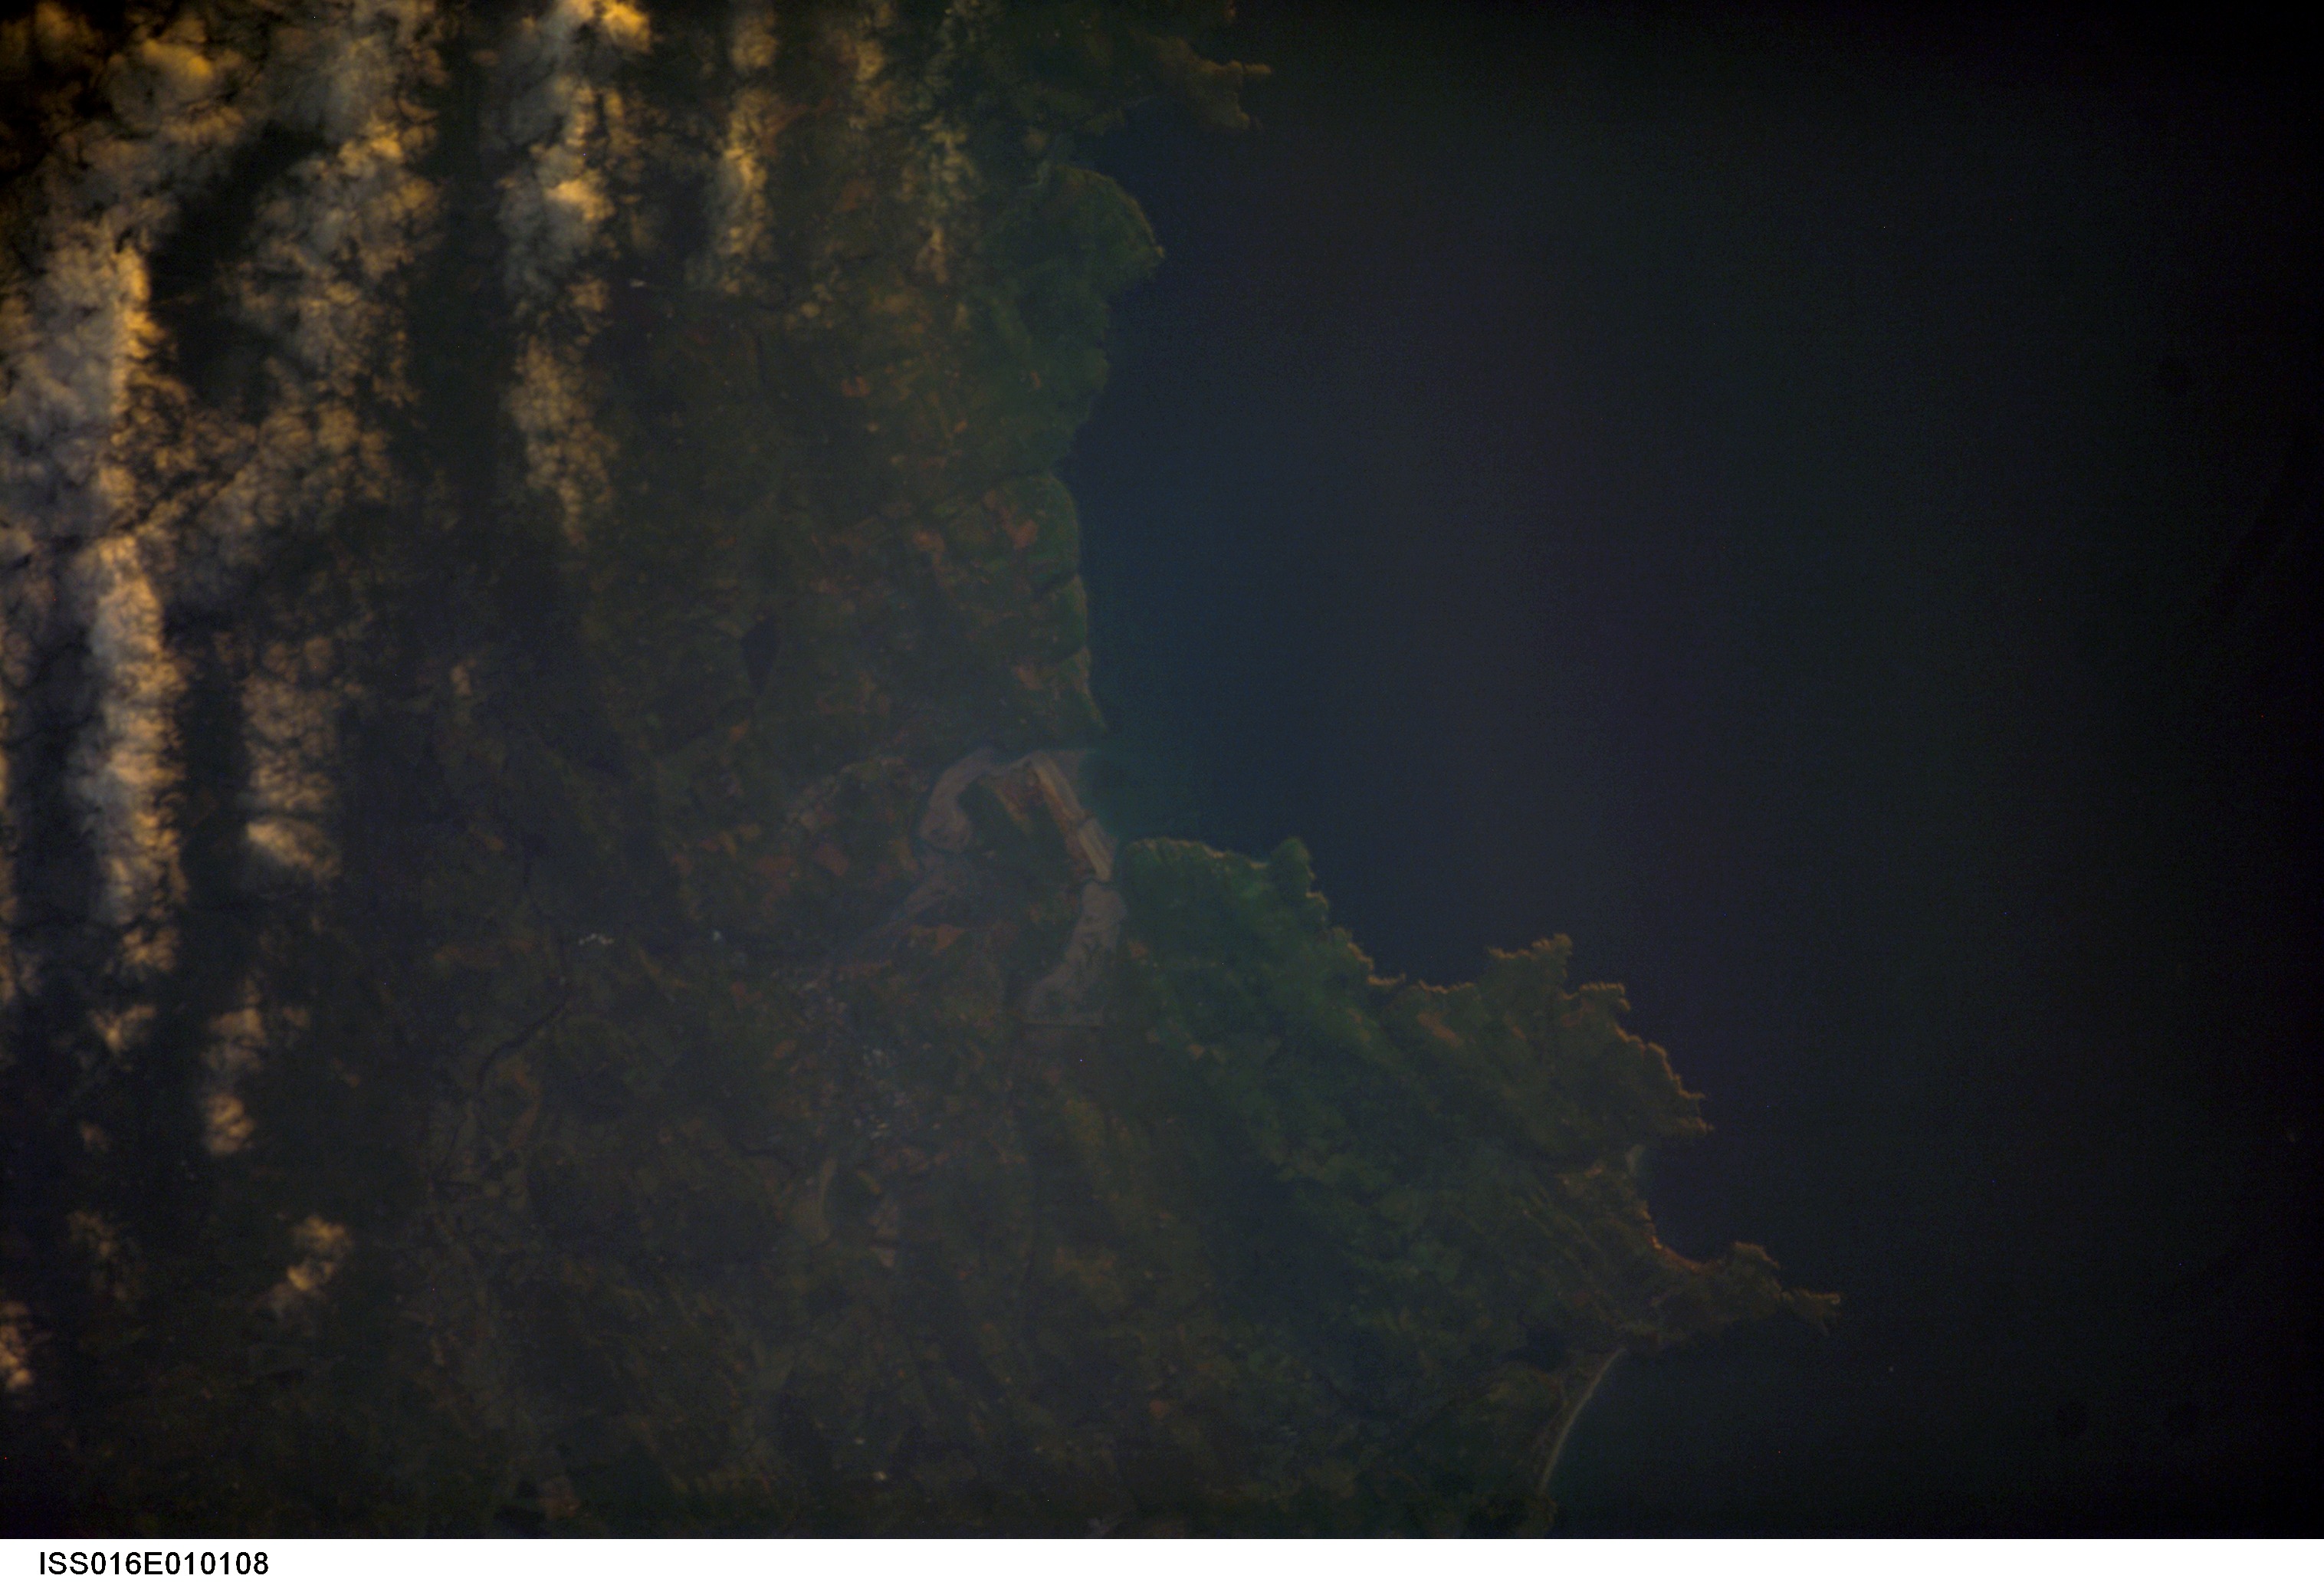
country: IRELAND
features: CLONAKILTY B., GALLEY HEAD
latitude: 51.6
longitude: -8.9
